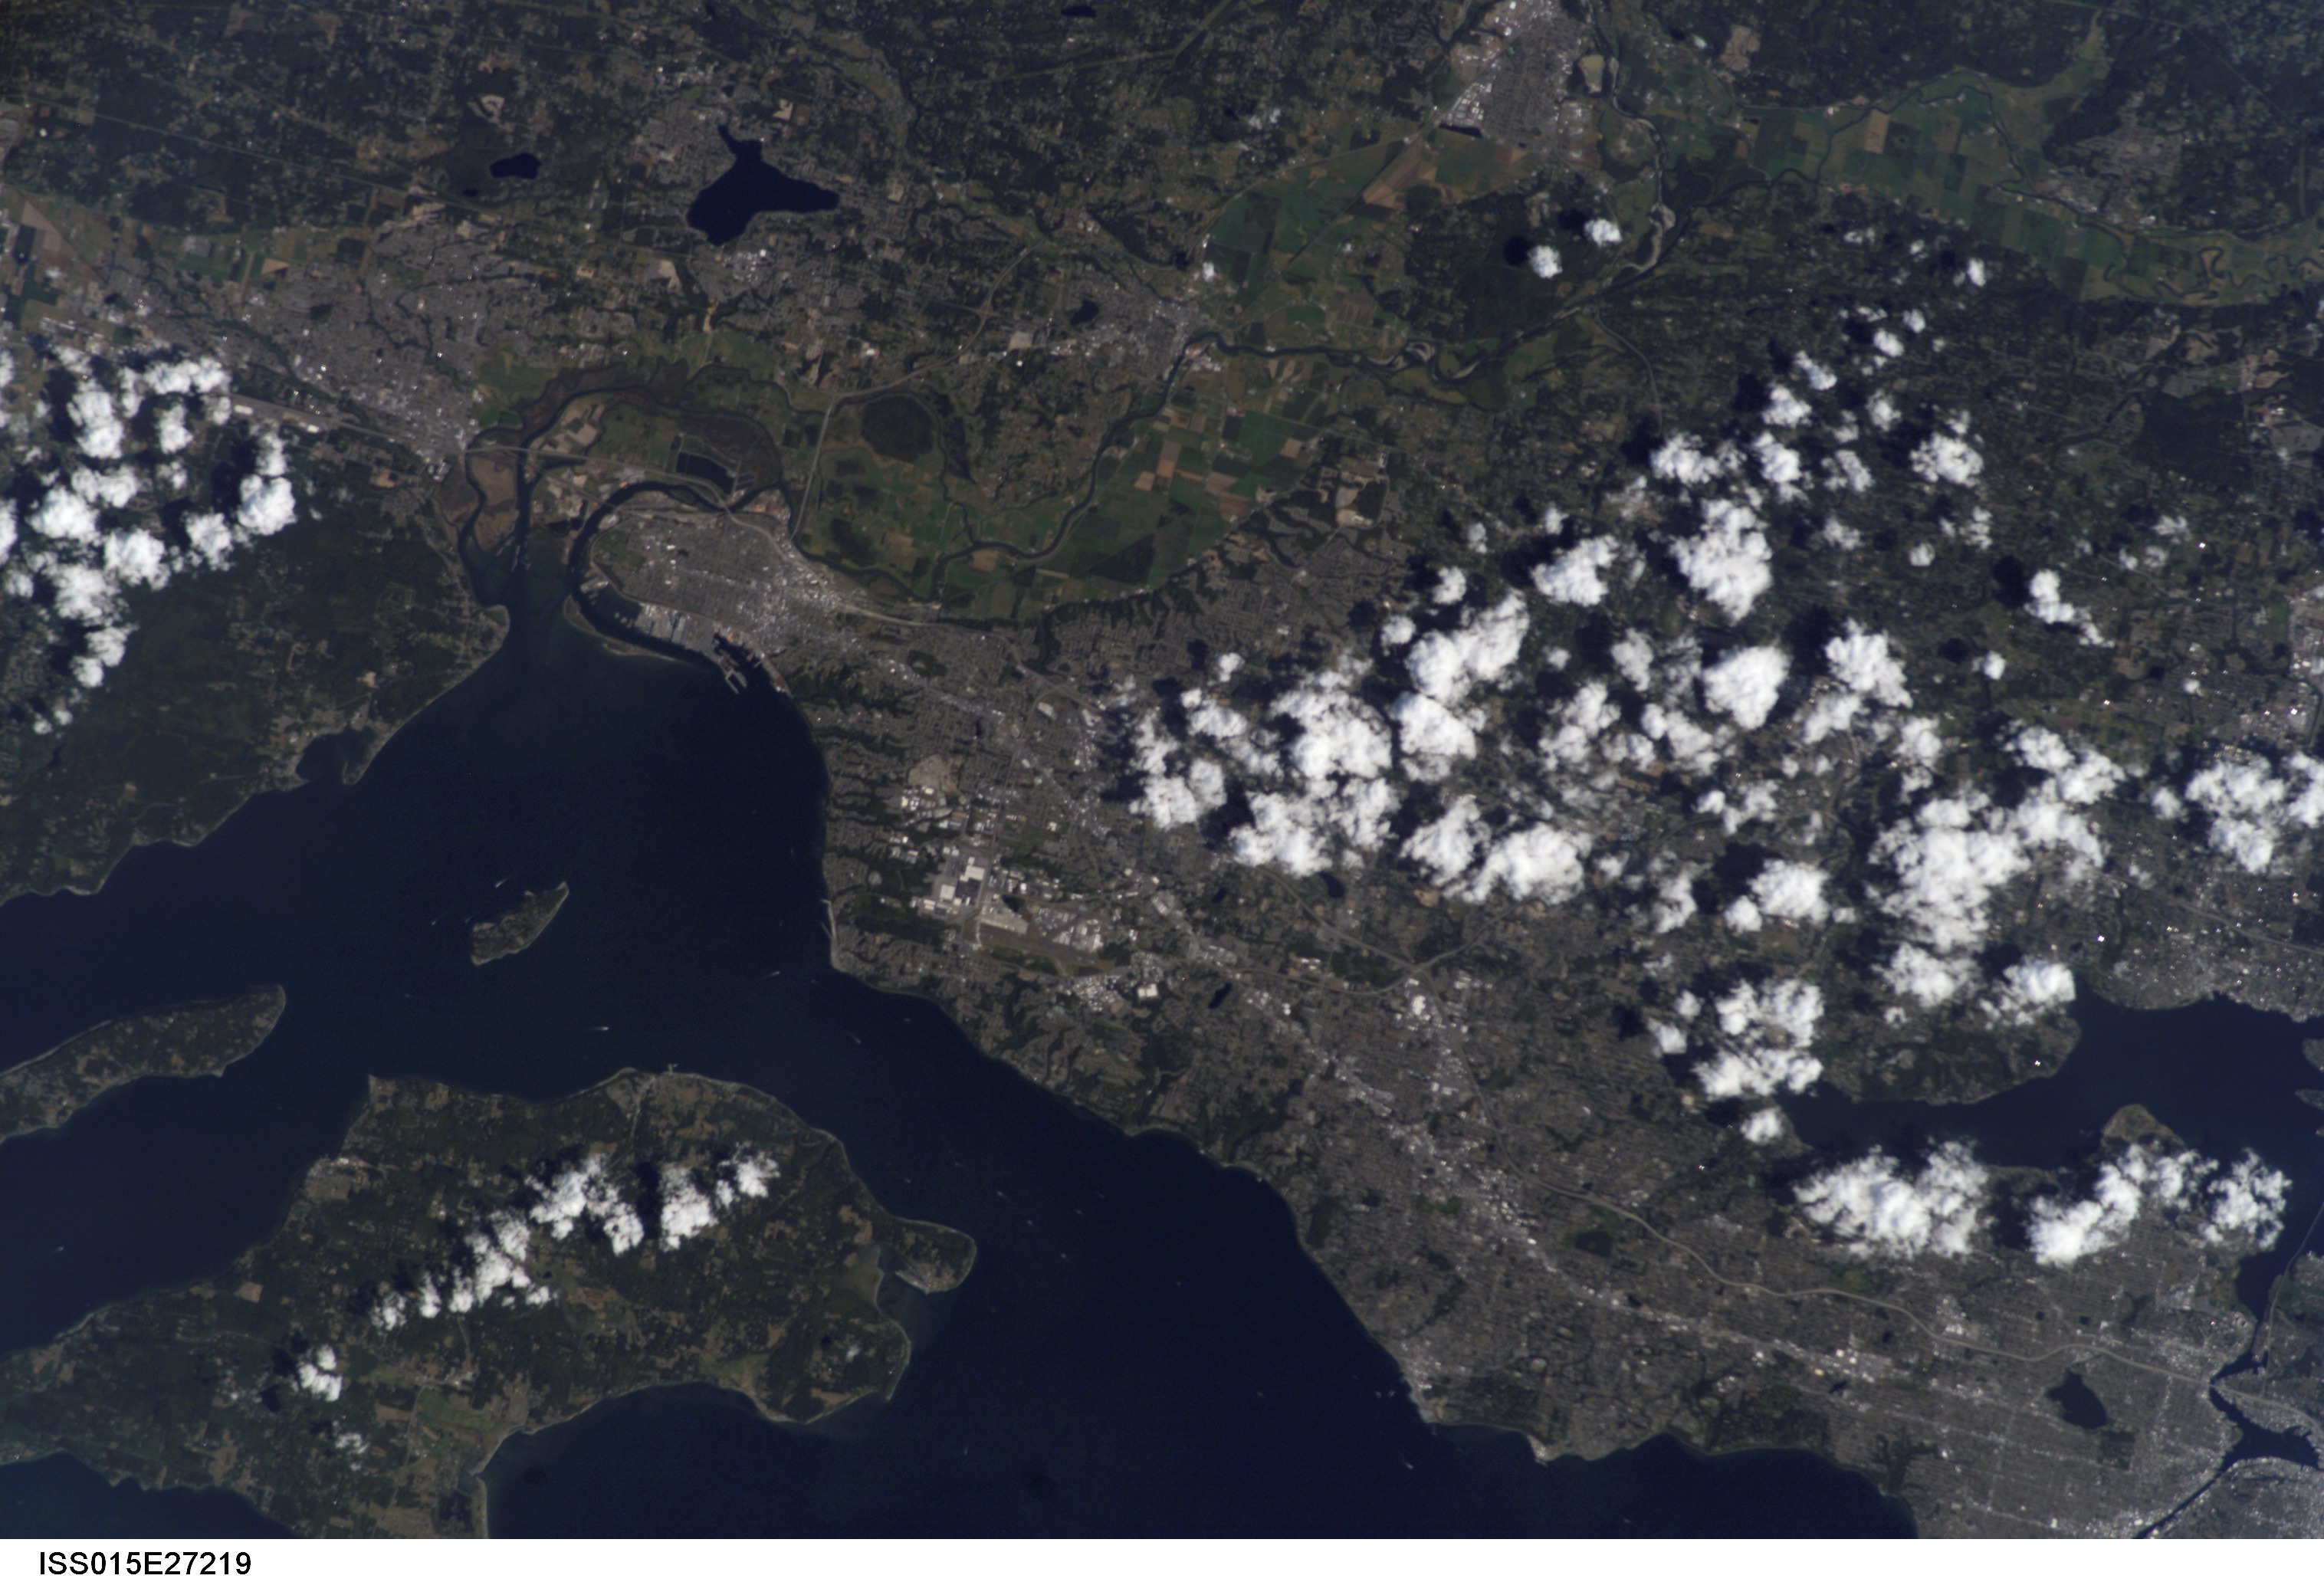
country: USA-WASHINGTON
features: EVERETT, POSSESSION SOUND, SEATTLE
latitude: 47.9
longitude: -122.2
